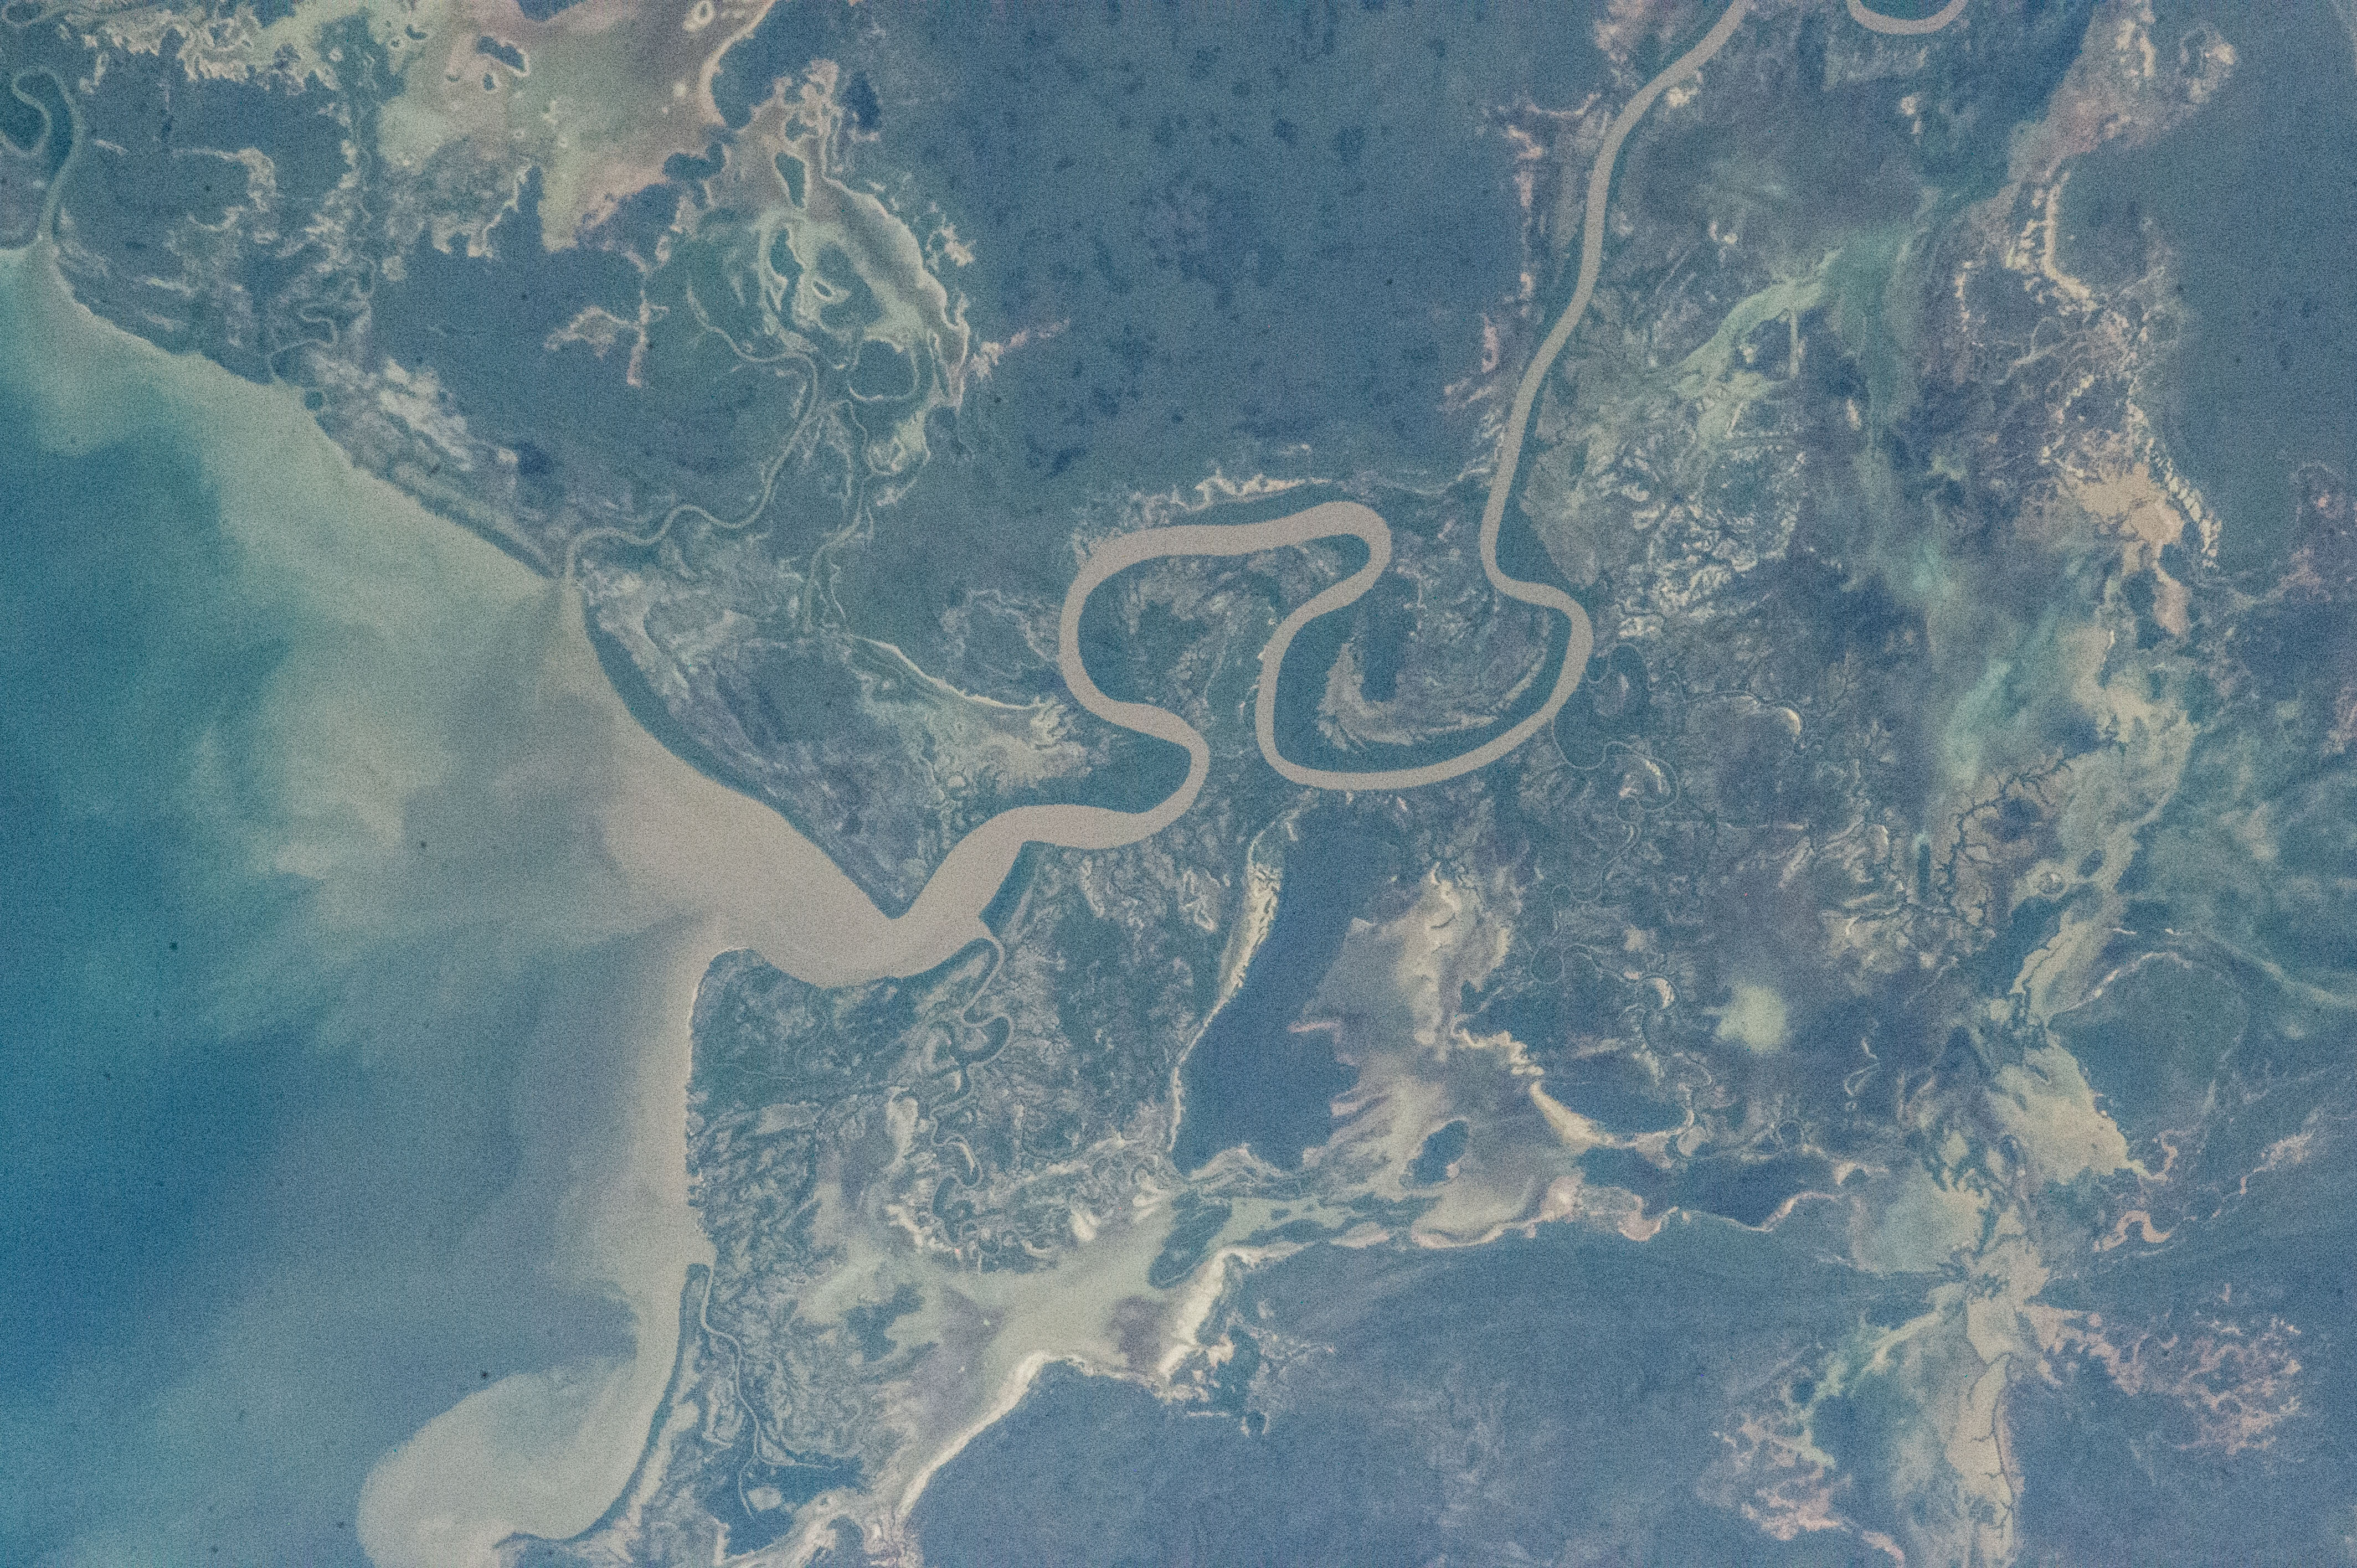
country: AUSTRALIA-NT
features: ROPER RIVER, GULF OF CARPENTARIA, SEDIMENT PLUMES, RIVER MEANDERS
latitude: -14.7
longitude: 135.3
